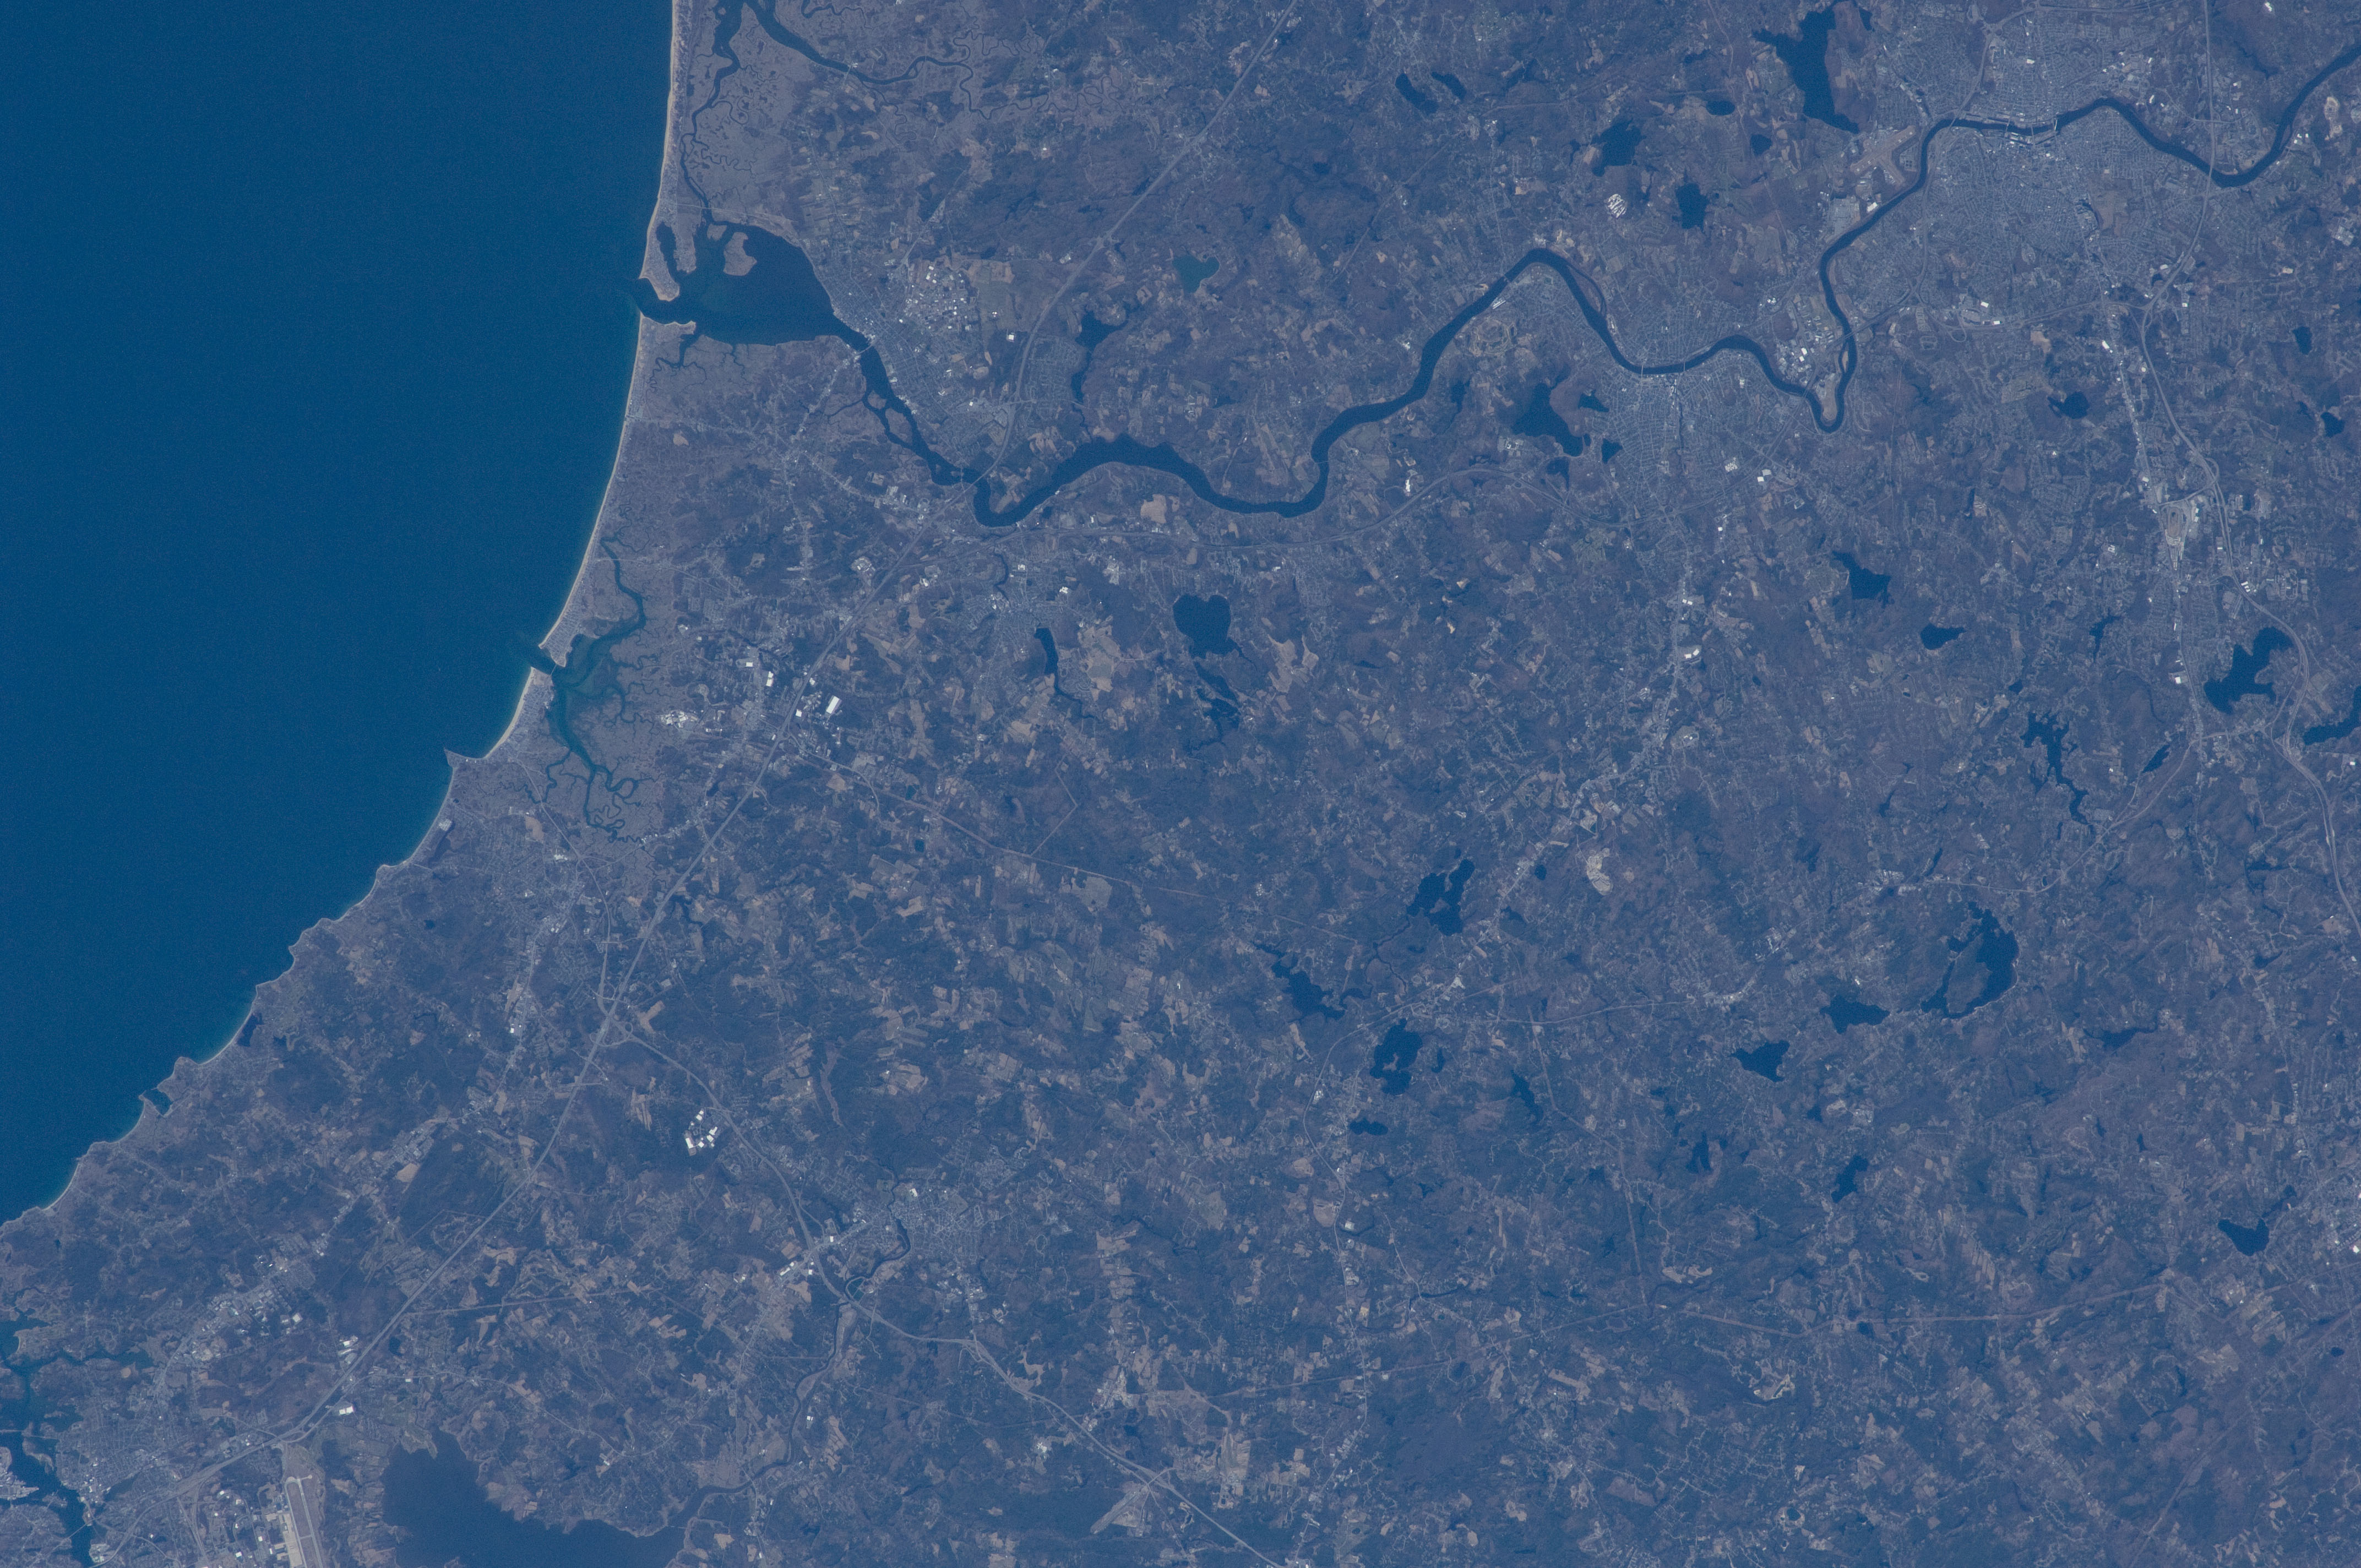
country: USA-NEW HAMPSHIRE
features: MERRIMACK R. MOUTH, G. OF MAINE, NEWBURY-AMESBURY, LAWRENCE, LAKES, TOWNS
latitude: 42.9
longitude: -71.0
